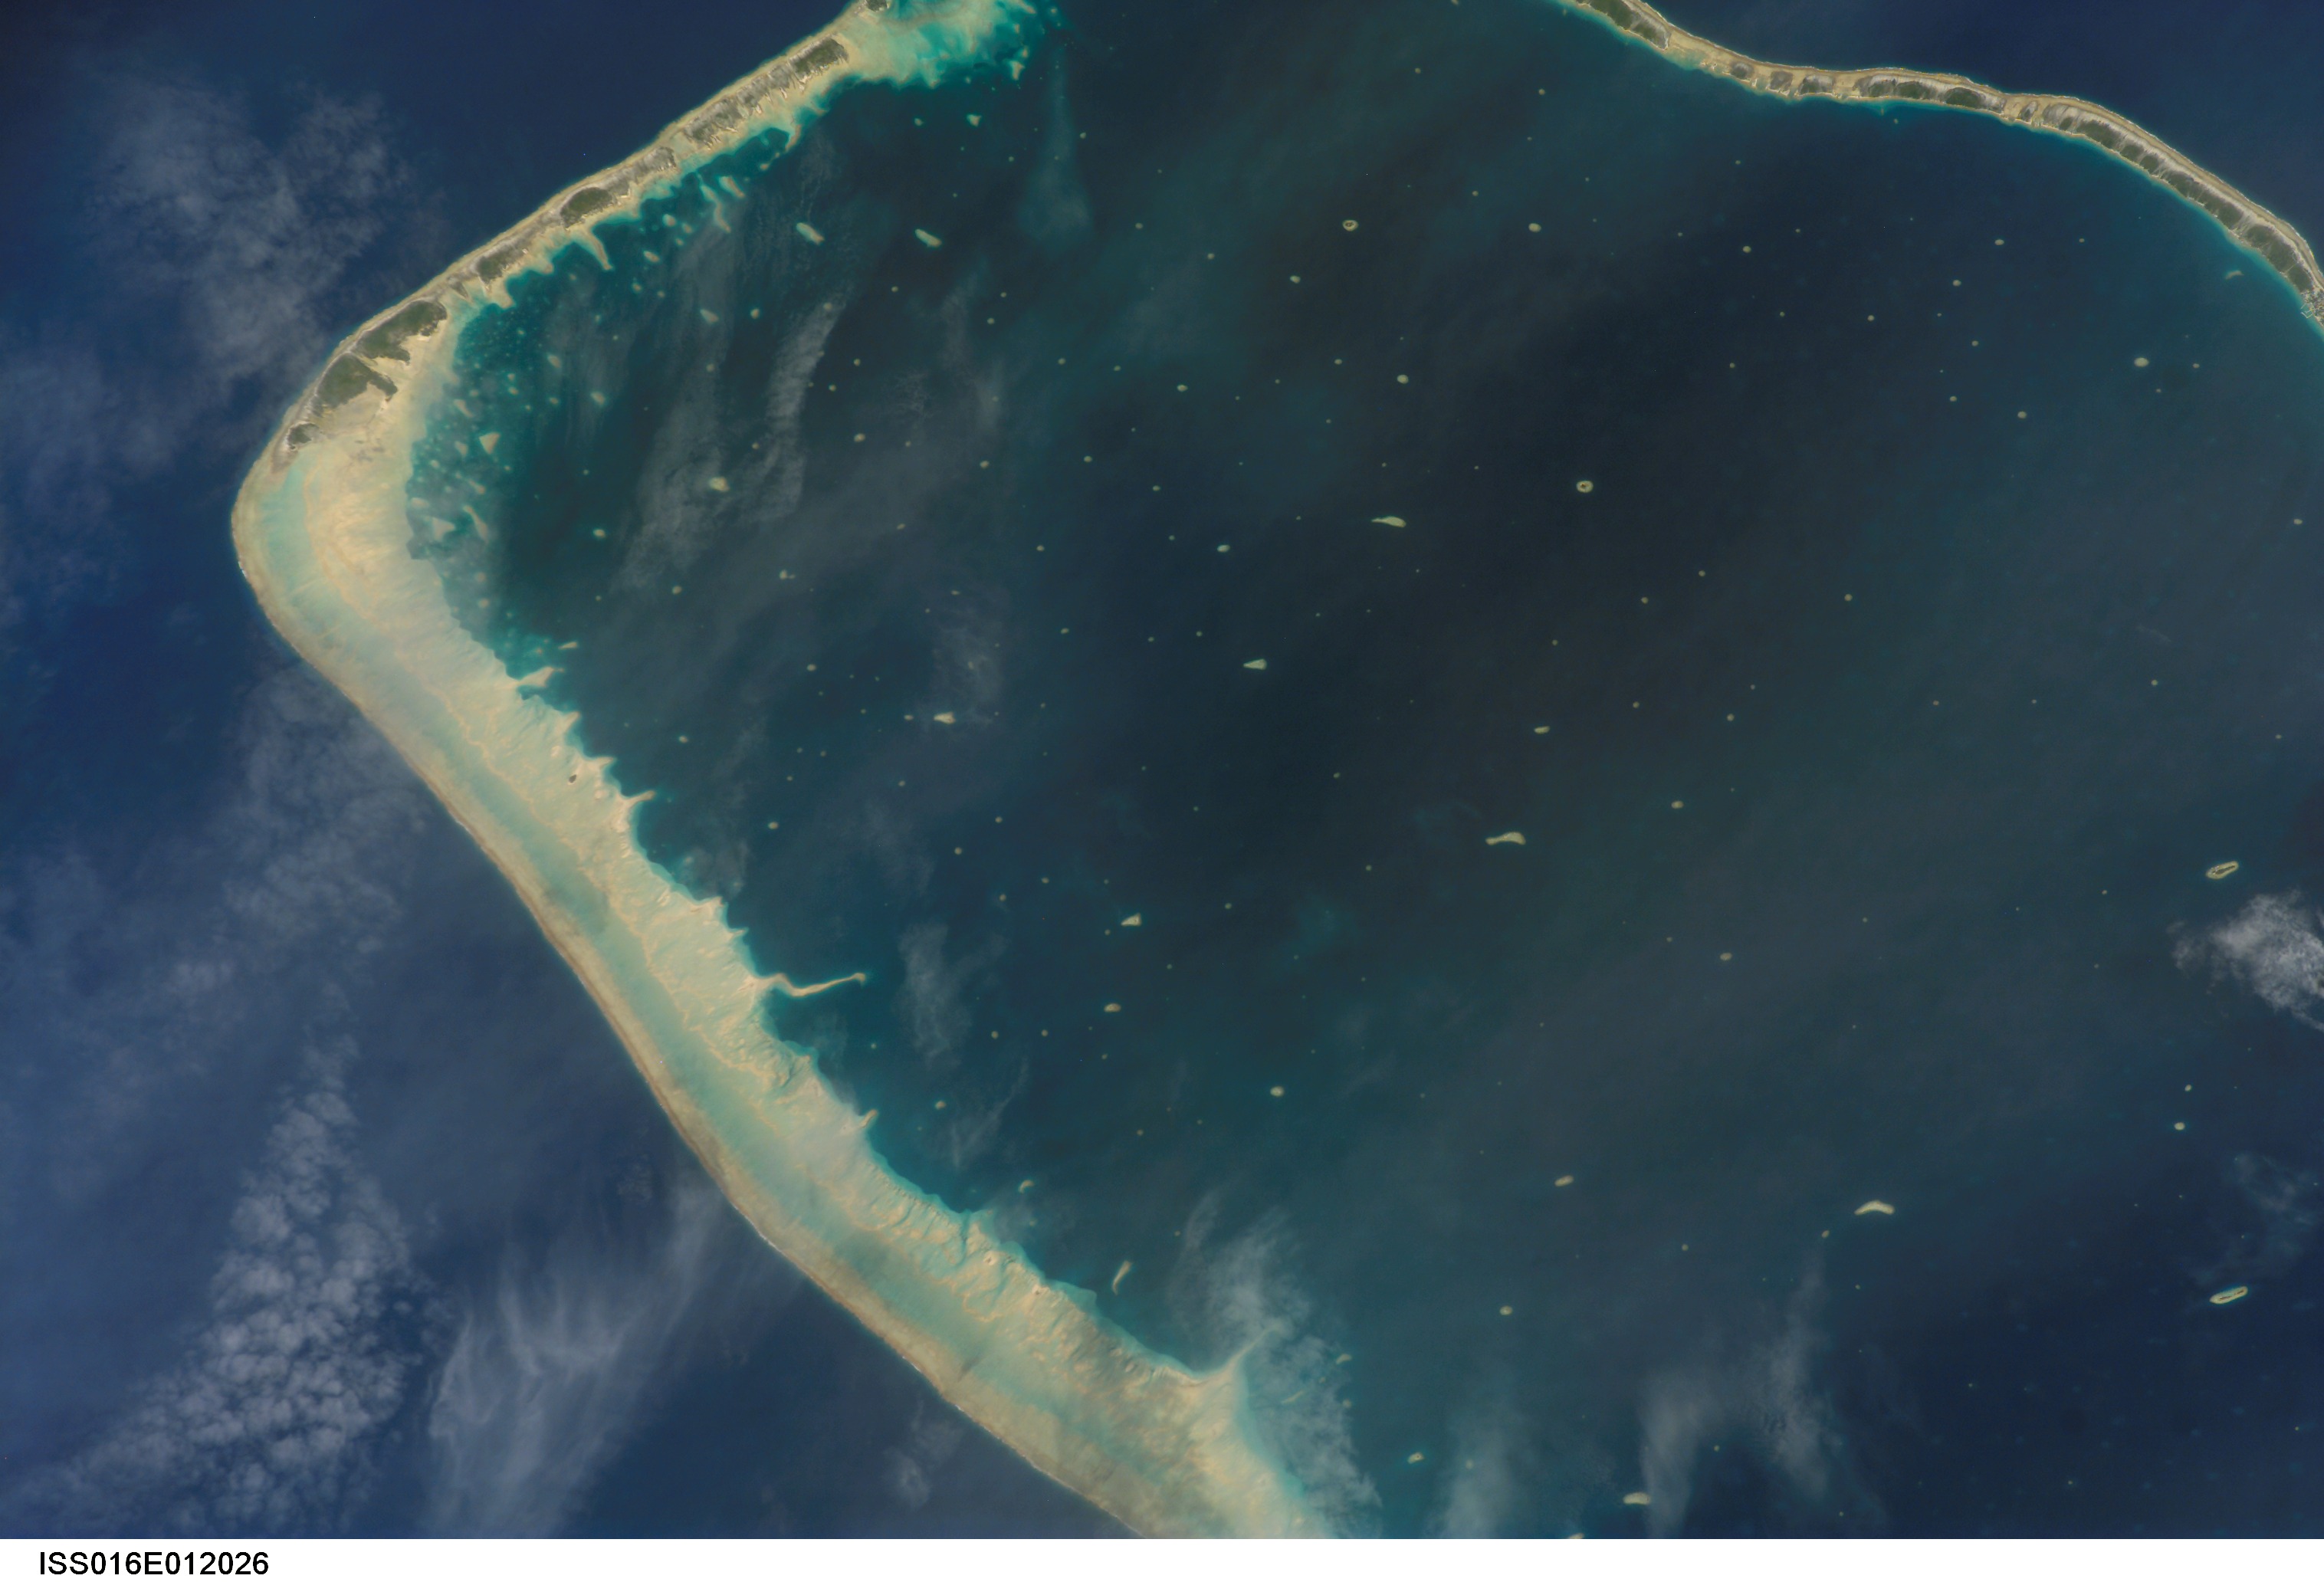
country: TUAMOTU ARCHIPELAGO
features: TOAU ATOLL, S. PACIFIC OCEAN
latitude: -15.9
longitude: -146.1
